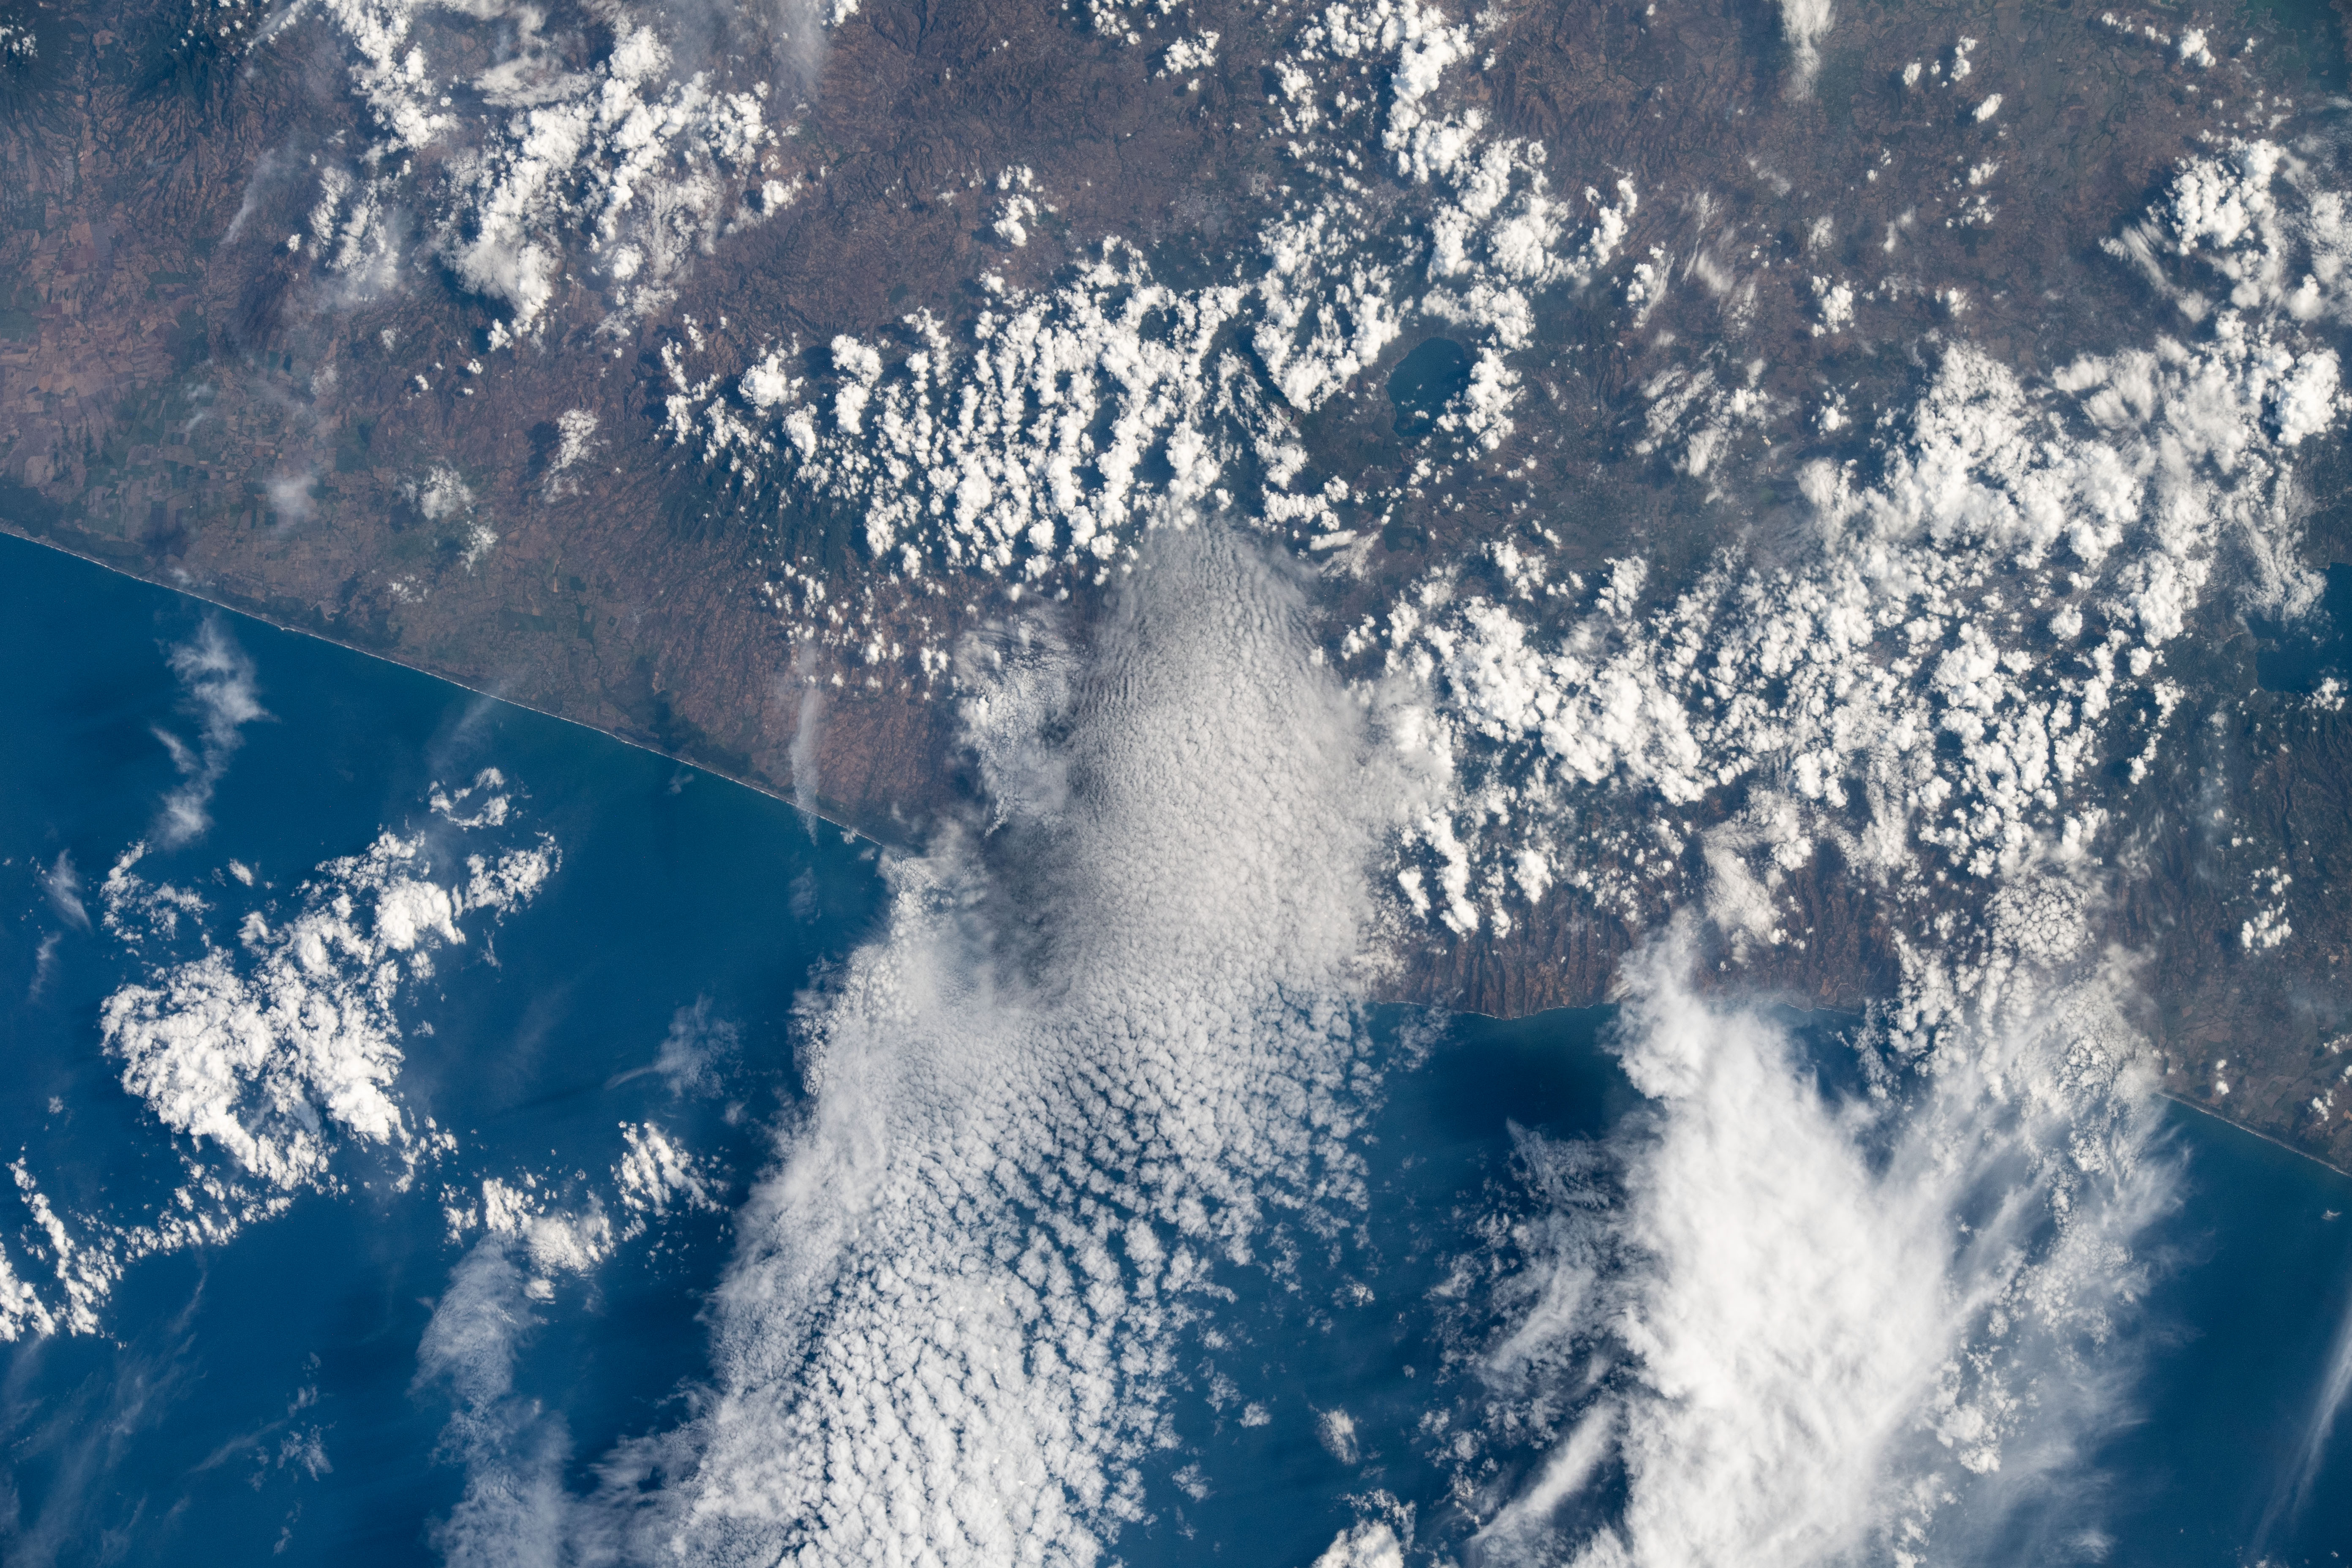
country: EL SALVADOR
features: LAKE IIOPANGO, LAKE CUATEPEQUE, PACIFIC OCEAN, COAST
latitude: 13.8
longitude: -89.5
